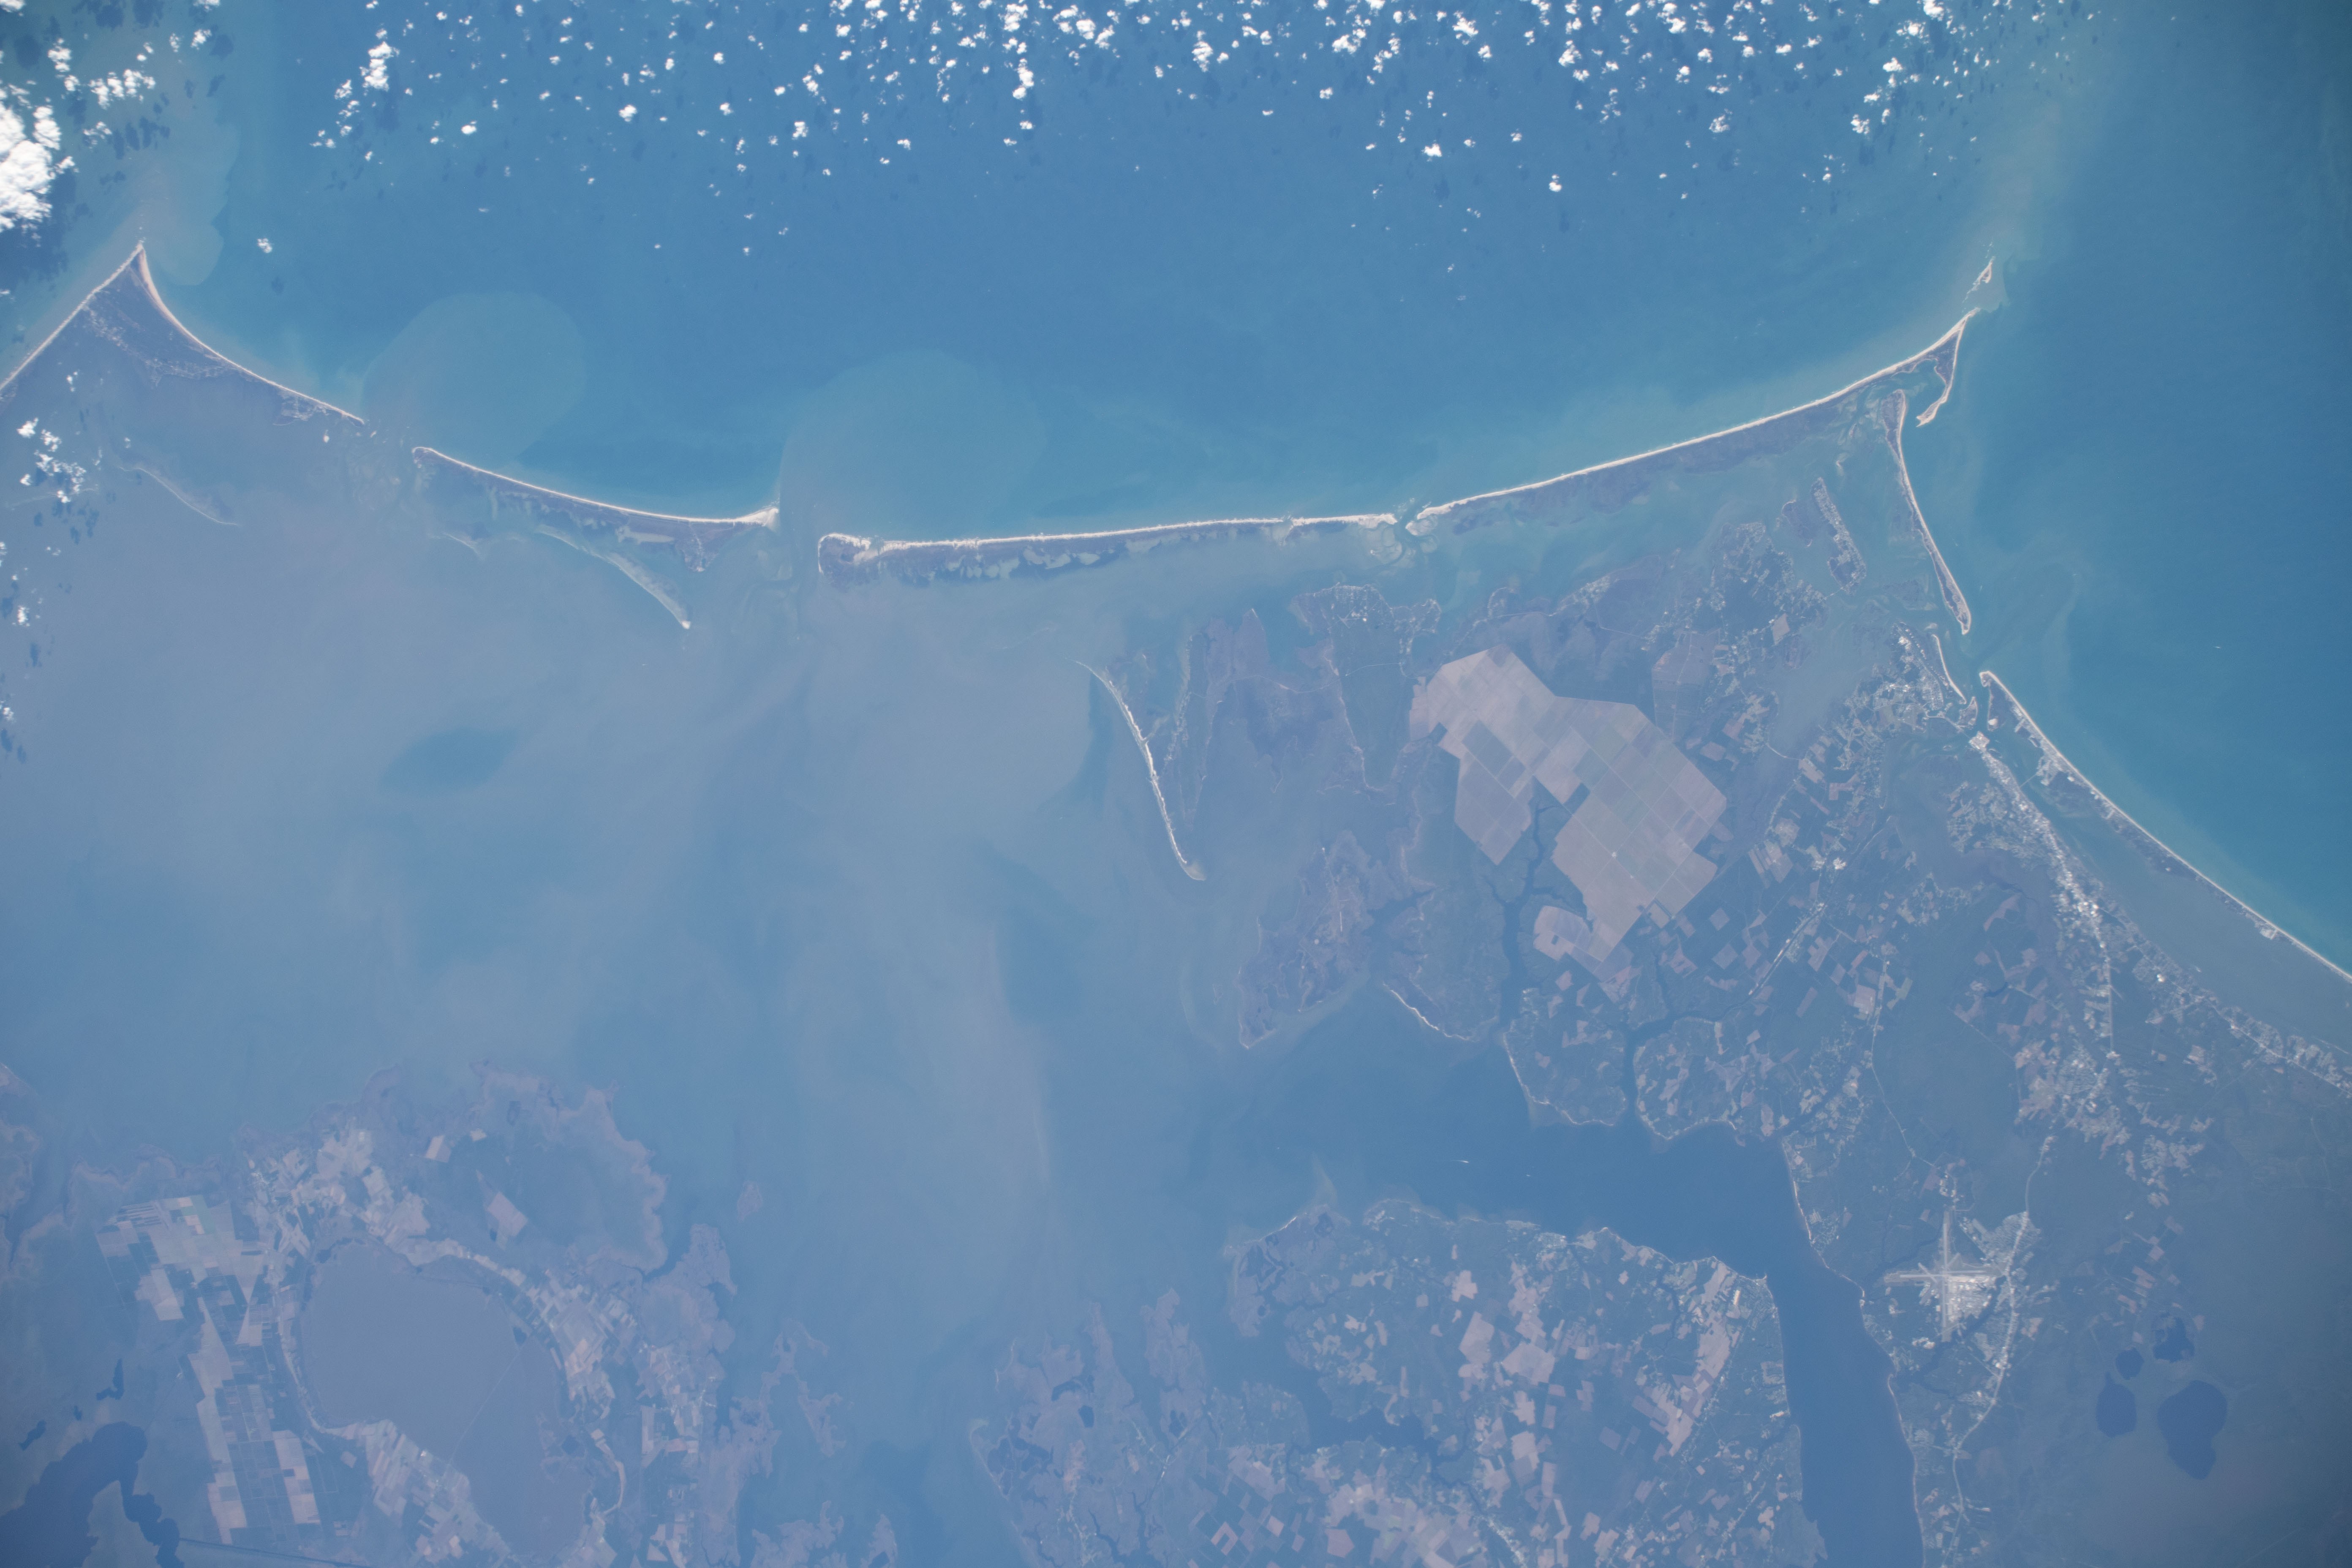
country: USA-NORTH CAROLINA
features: PAMLICO SOUND
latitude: 35.0
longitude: -76.3
